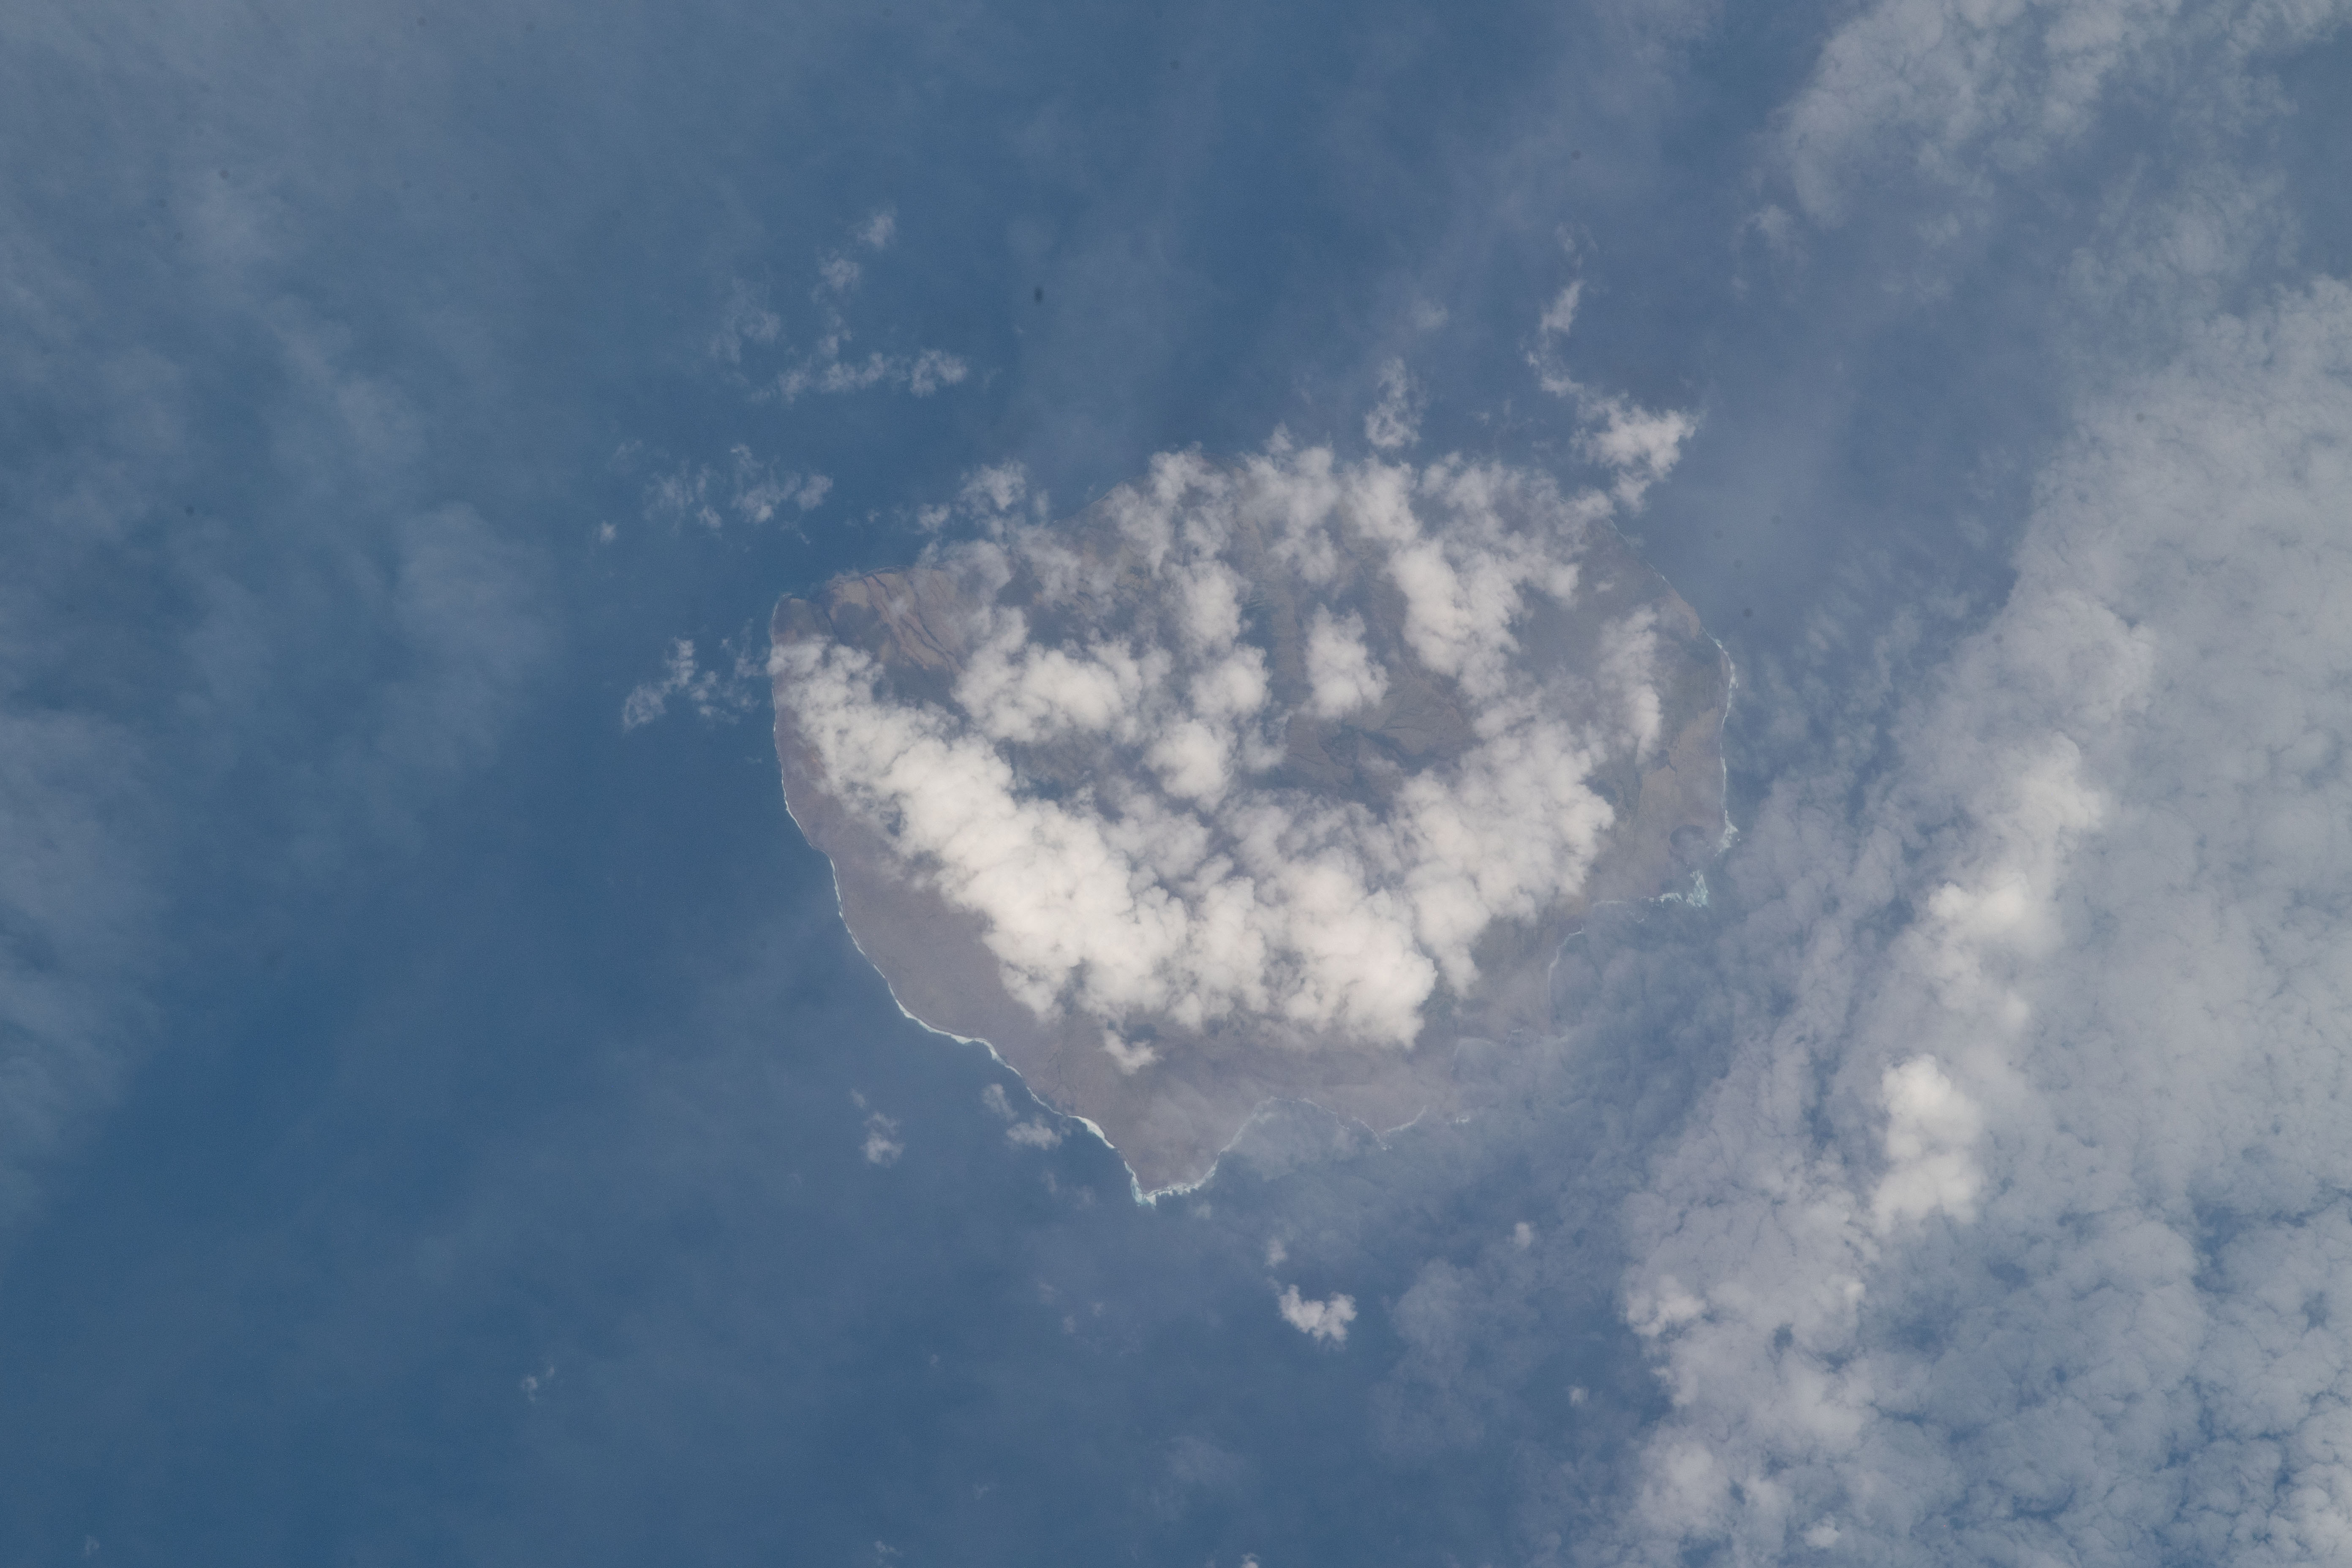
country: CHILE
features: ALEJANDRO SELKIRK ISLAND, SANTA CLARA ISLAND, SANTIAGO, LOS LAGOS
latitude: -33.8
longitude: -80.8
